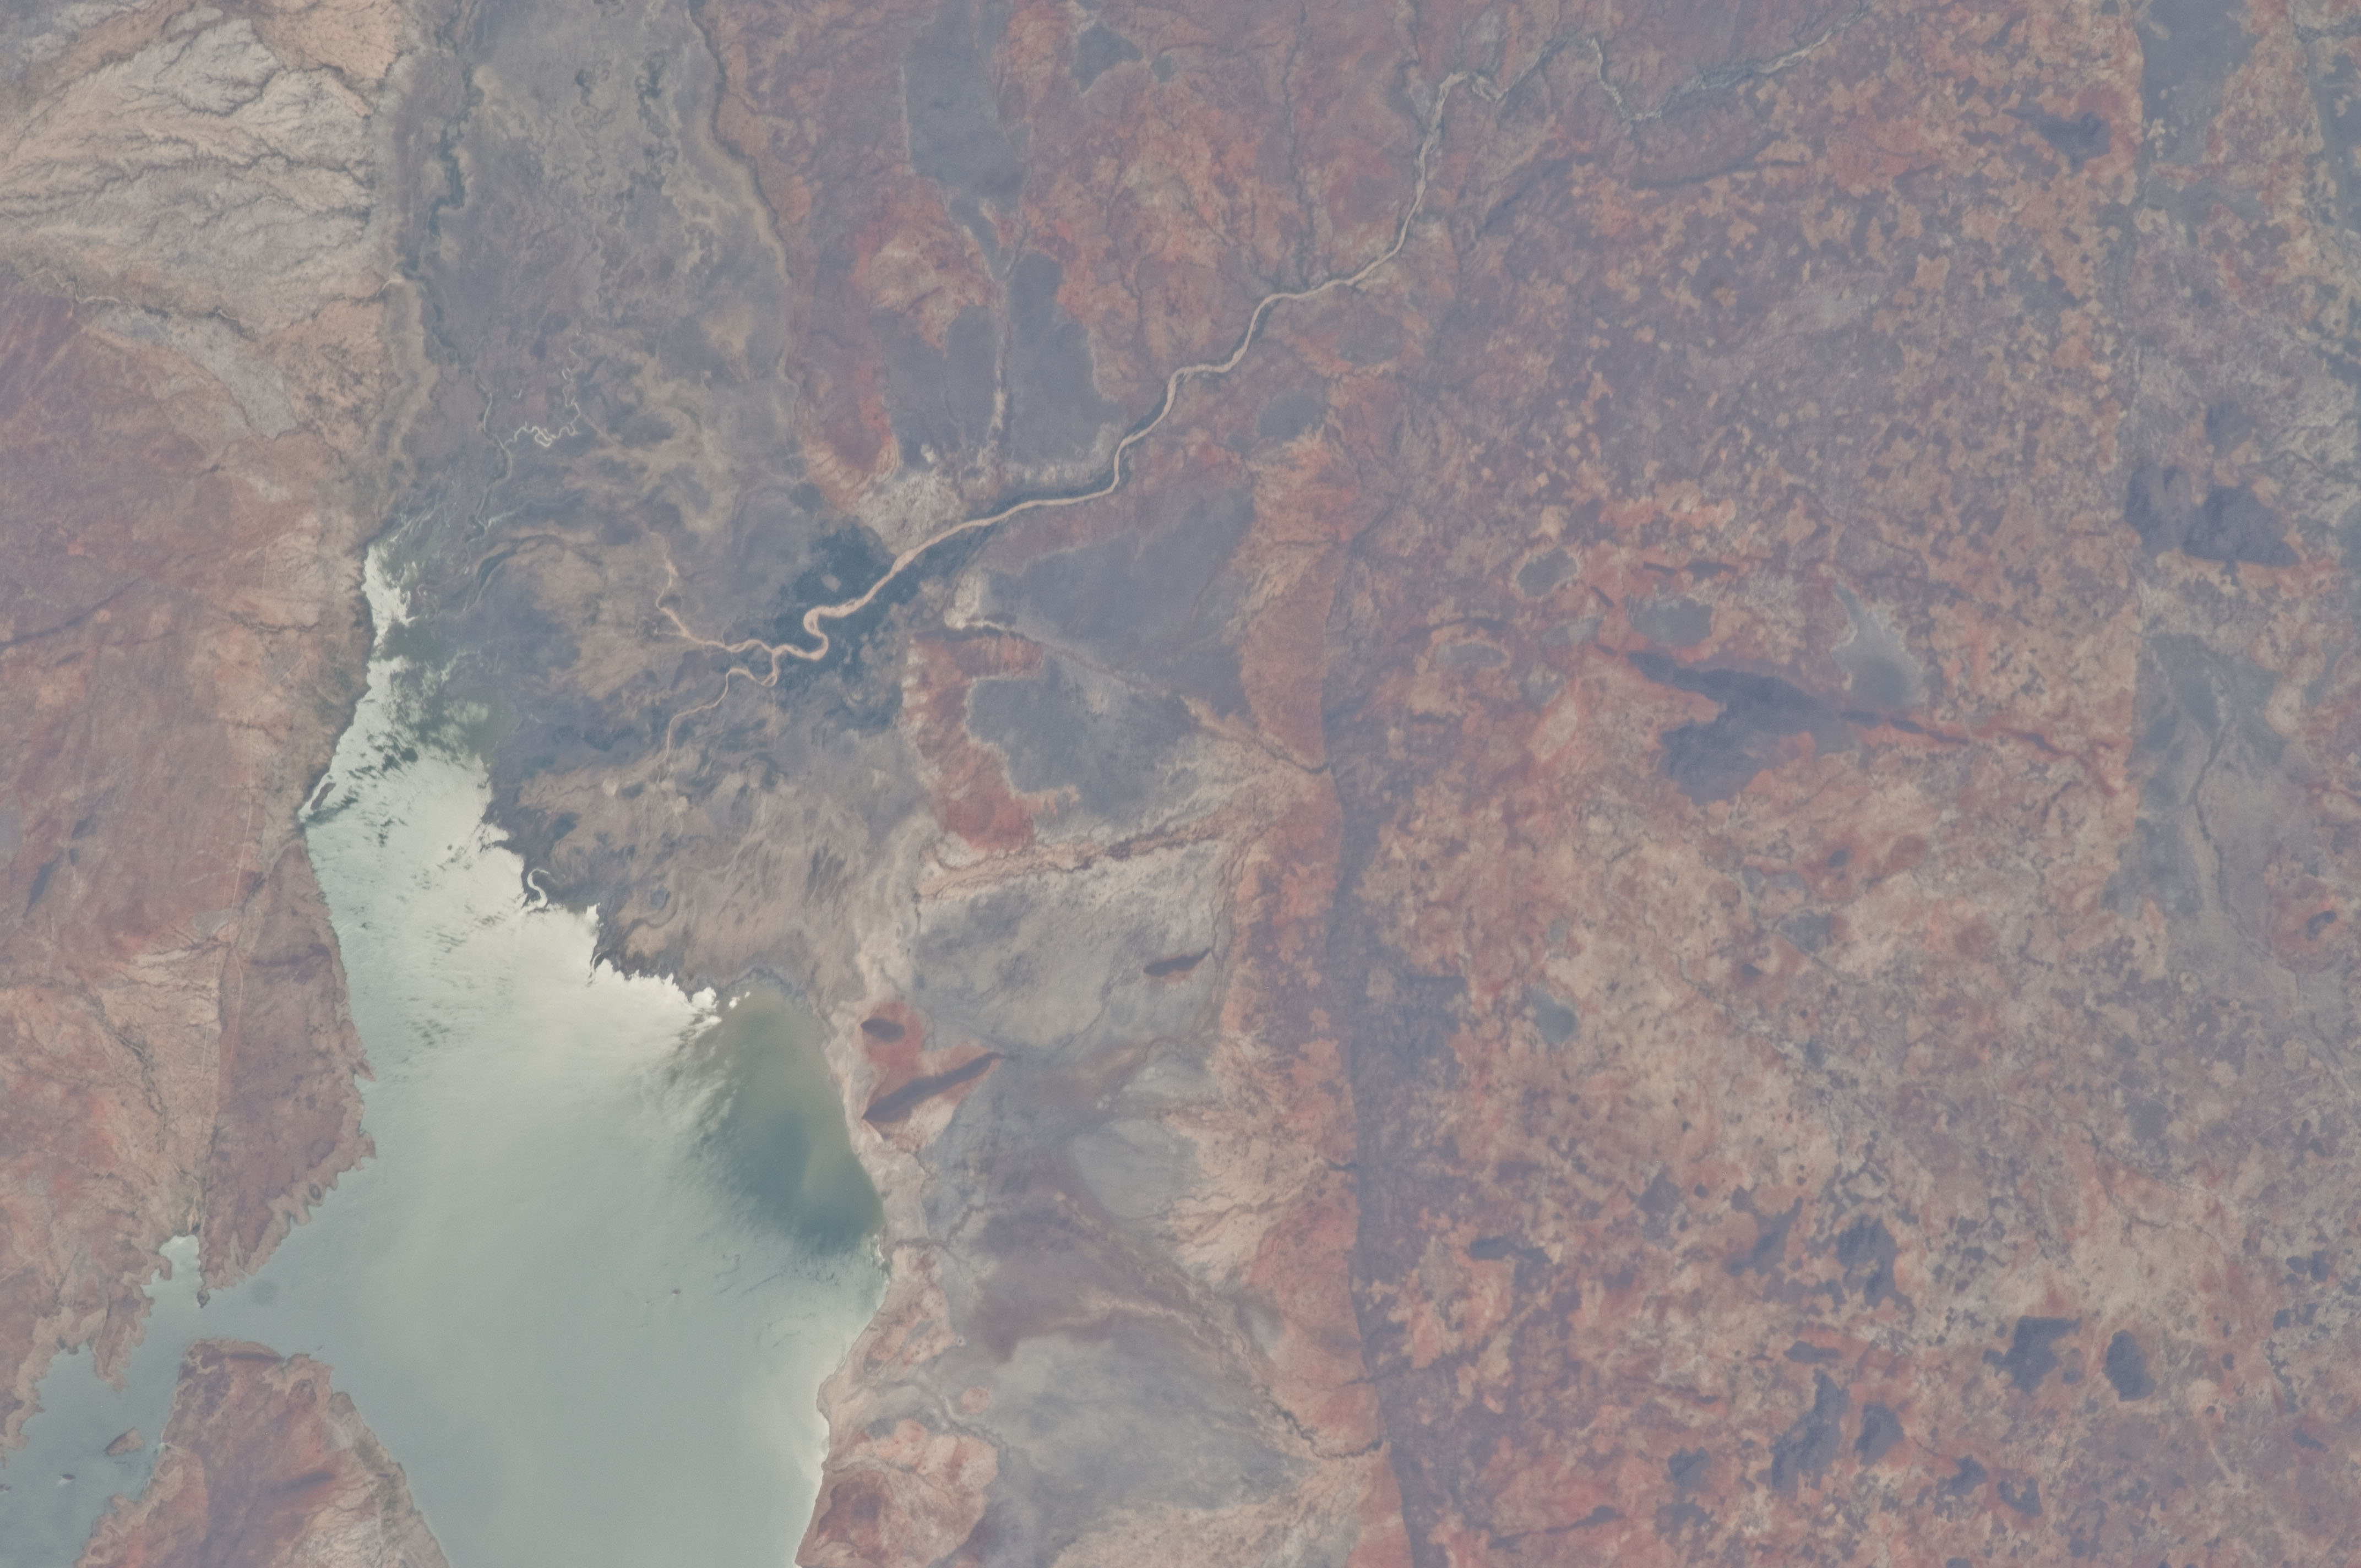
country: TANZANIA
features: GREAT RIFT VALLEY, AGR., MTERA RESERVOIR, MTERA RESERVOIR DRAINAGE, GLINT
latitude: -7.0
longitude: 35.7
